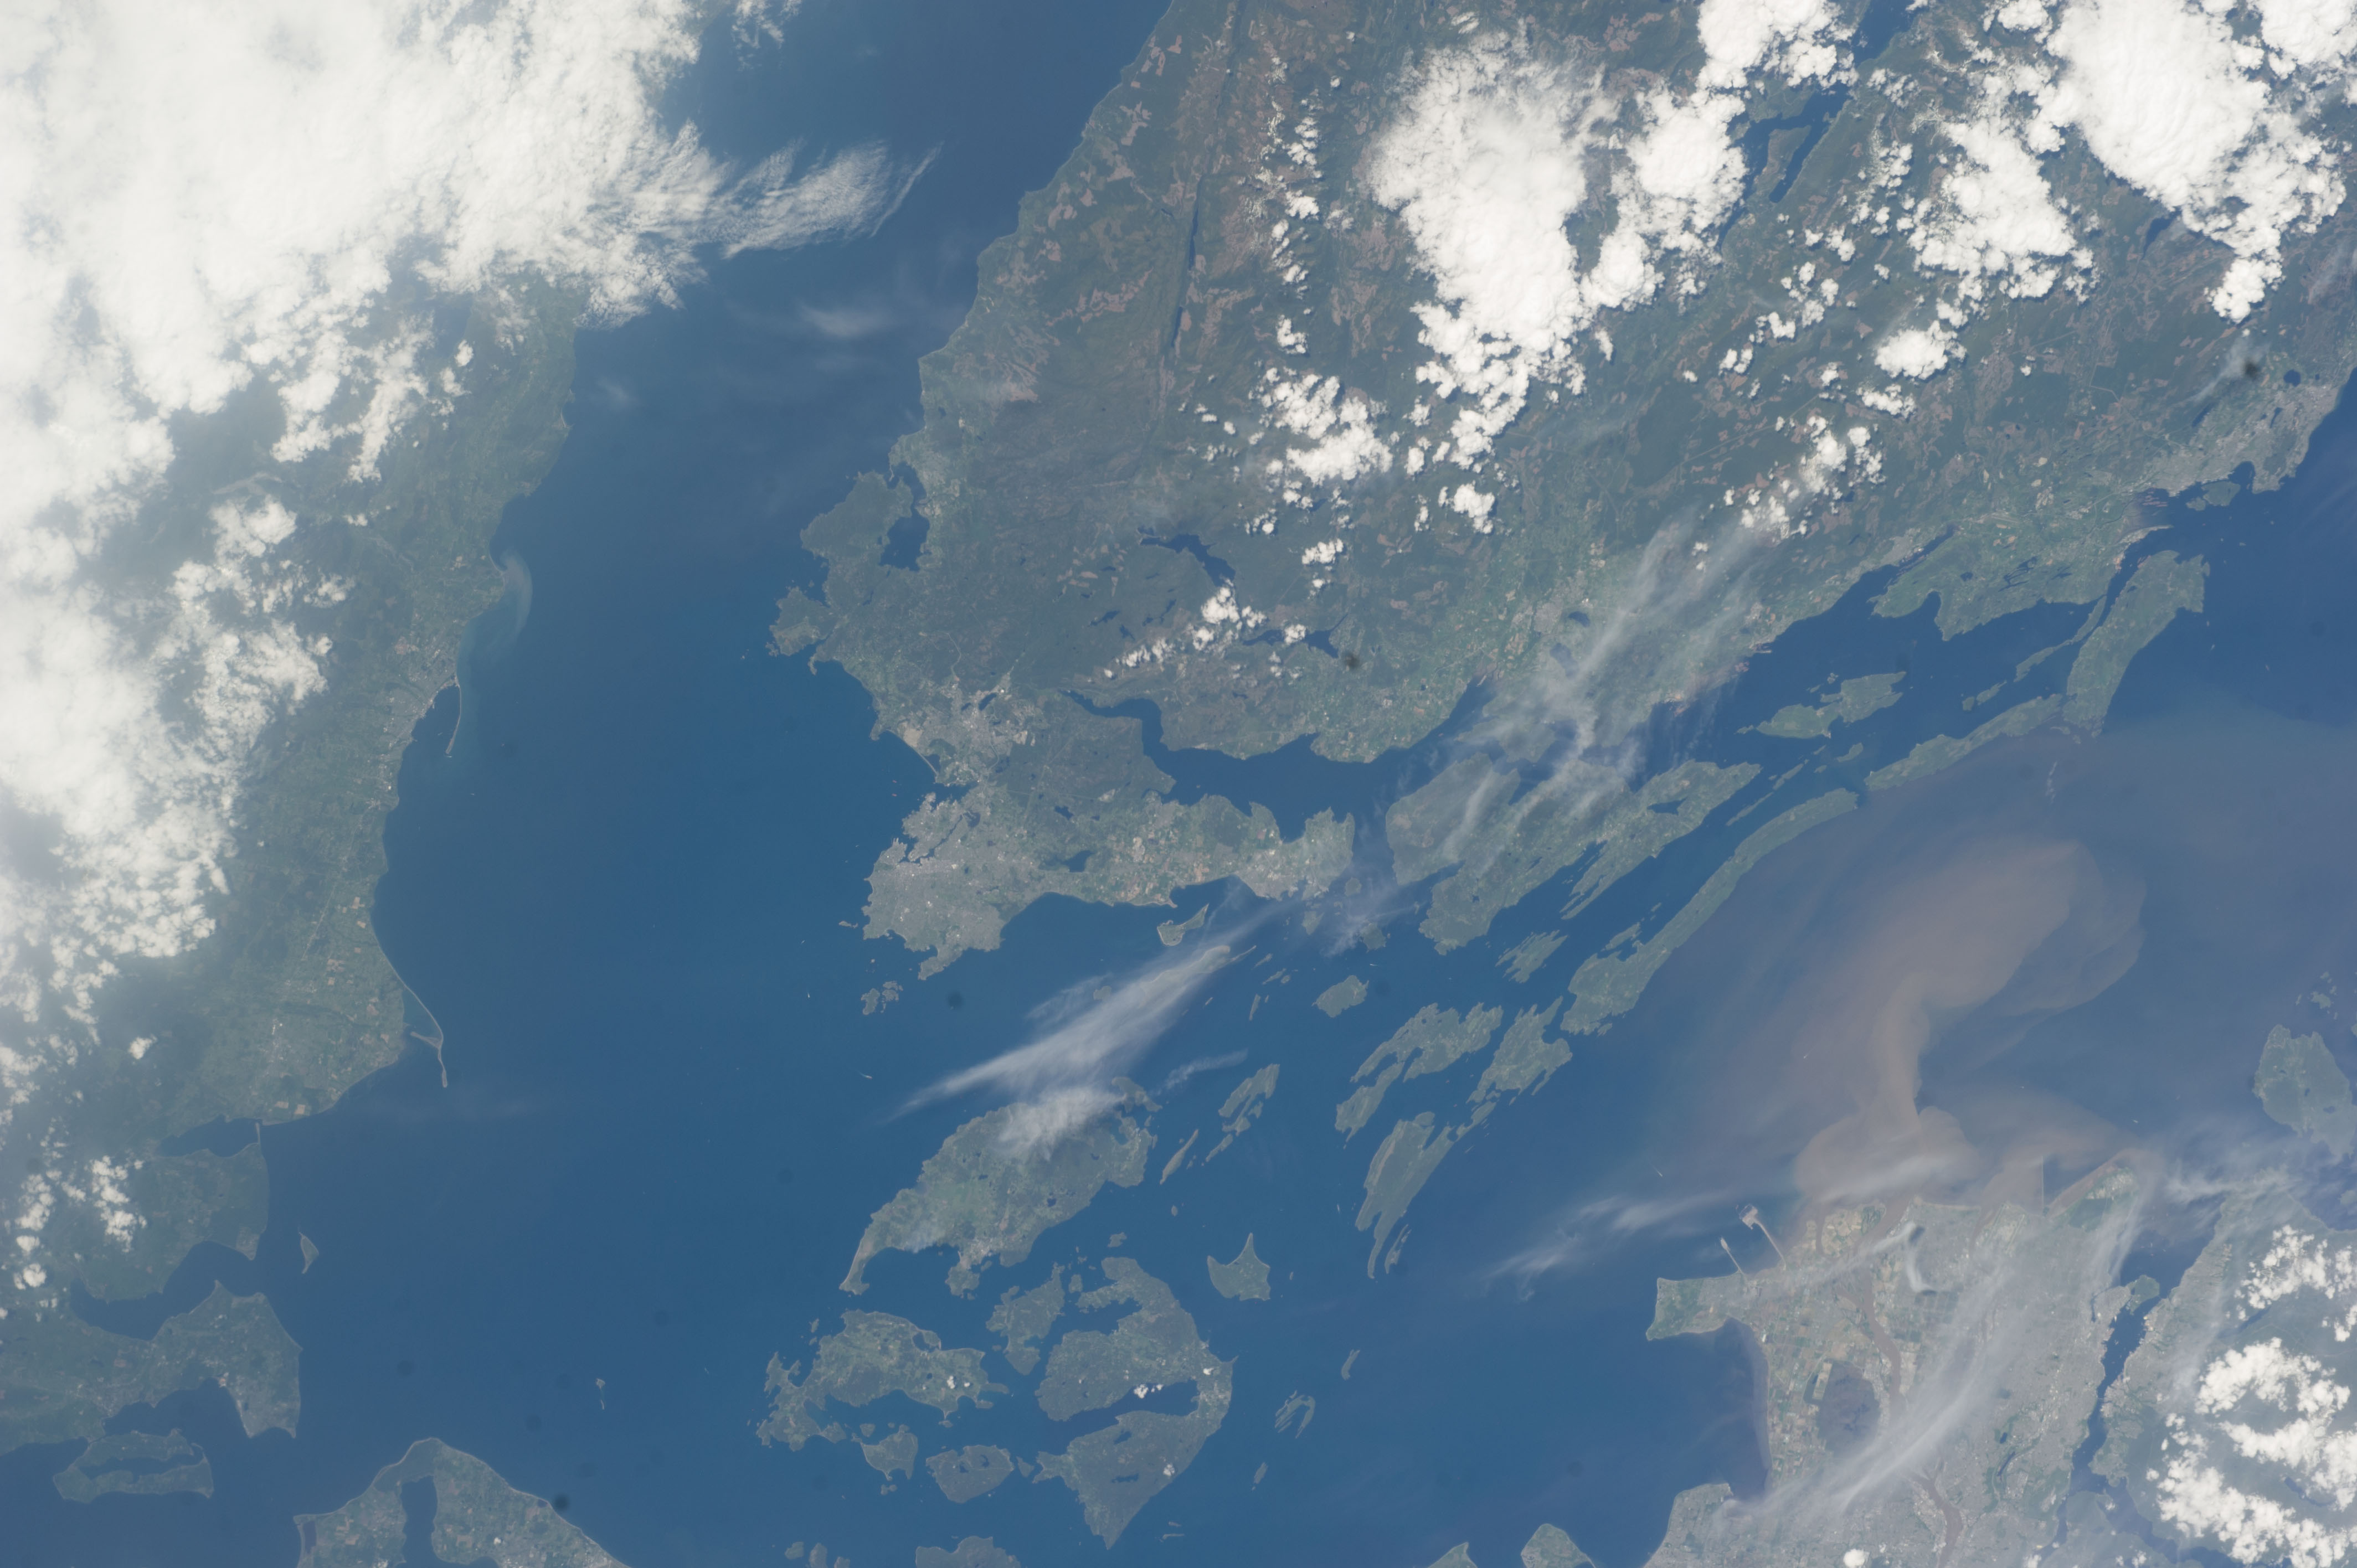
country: CANADA-BC
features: SAN JUAN ISLAND, VICTORIA, SIDNEY ISLAND, HARO STRAIT, STRAIT OF JUAN DE FUCA, SALISH SEA, SALT SPRING ISLAND, GALIANO ISLAND, TRINCOMALI CHANNEL
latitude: 48.6
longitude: -123.5
